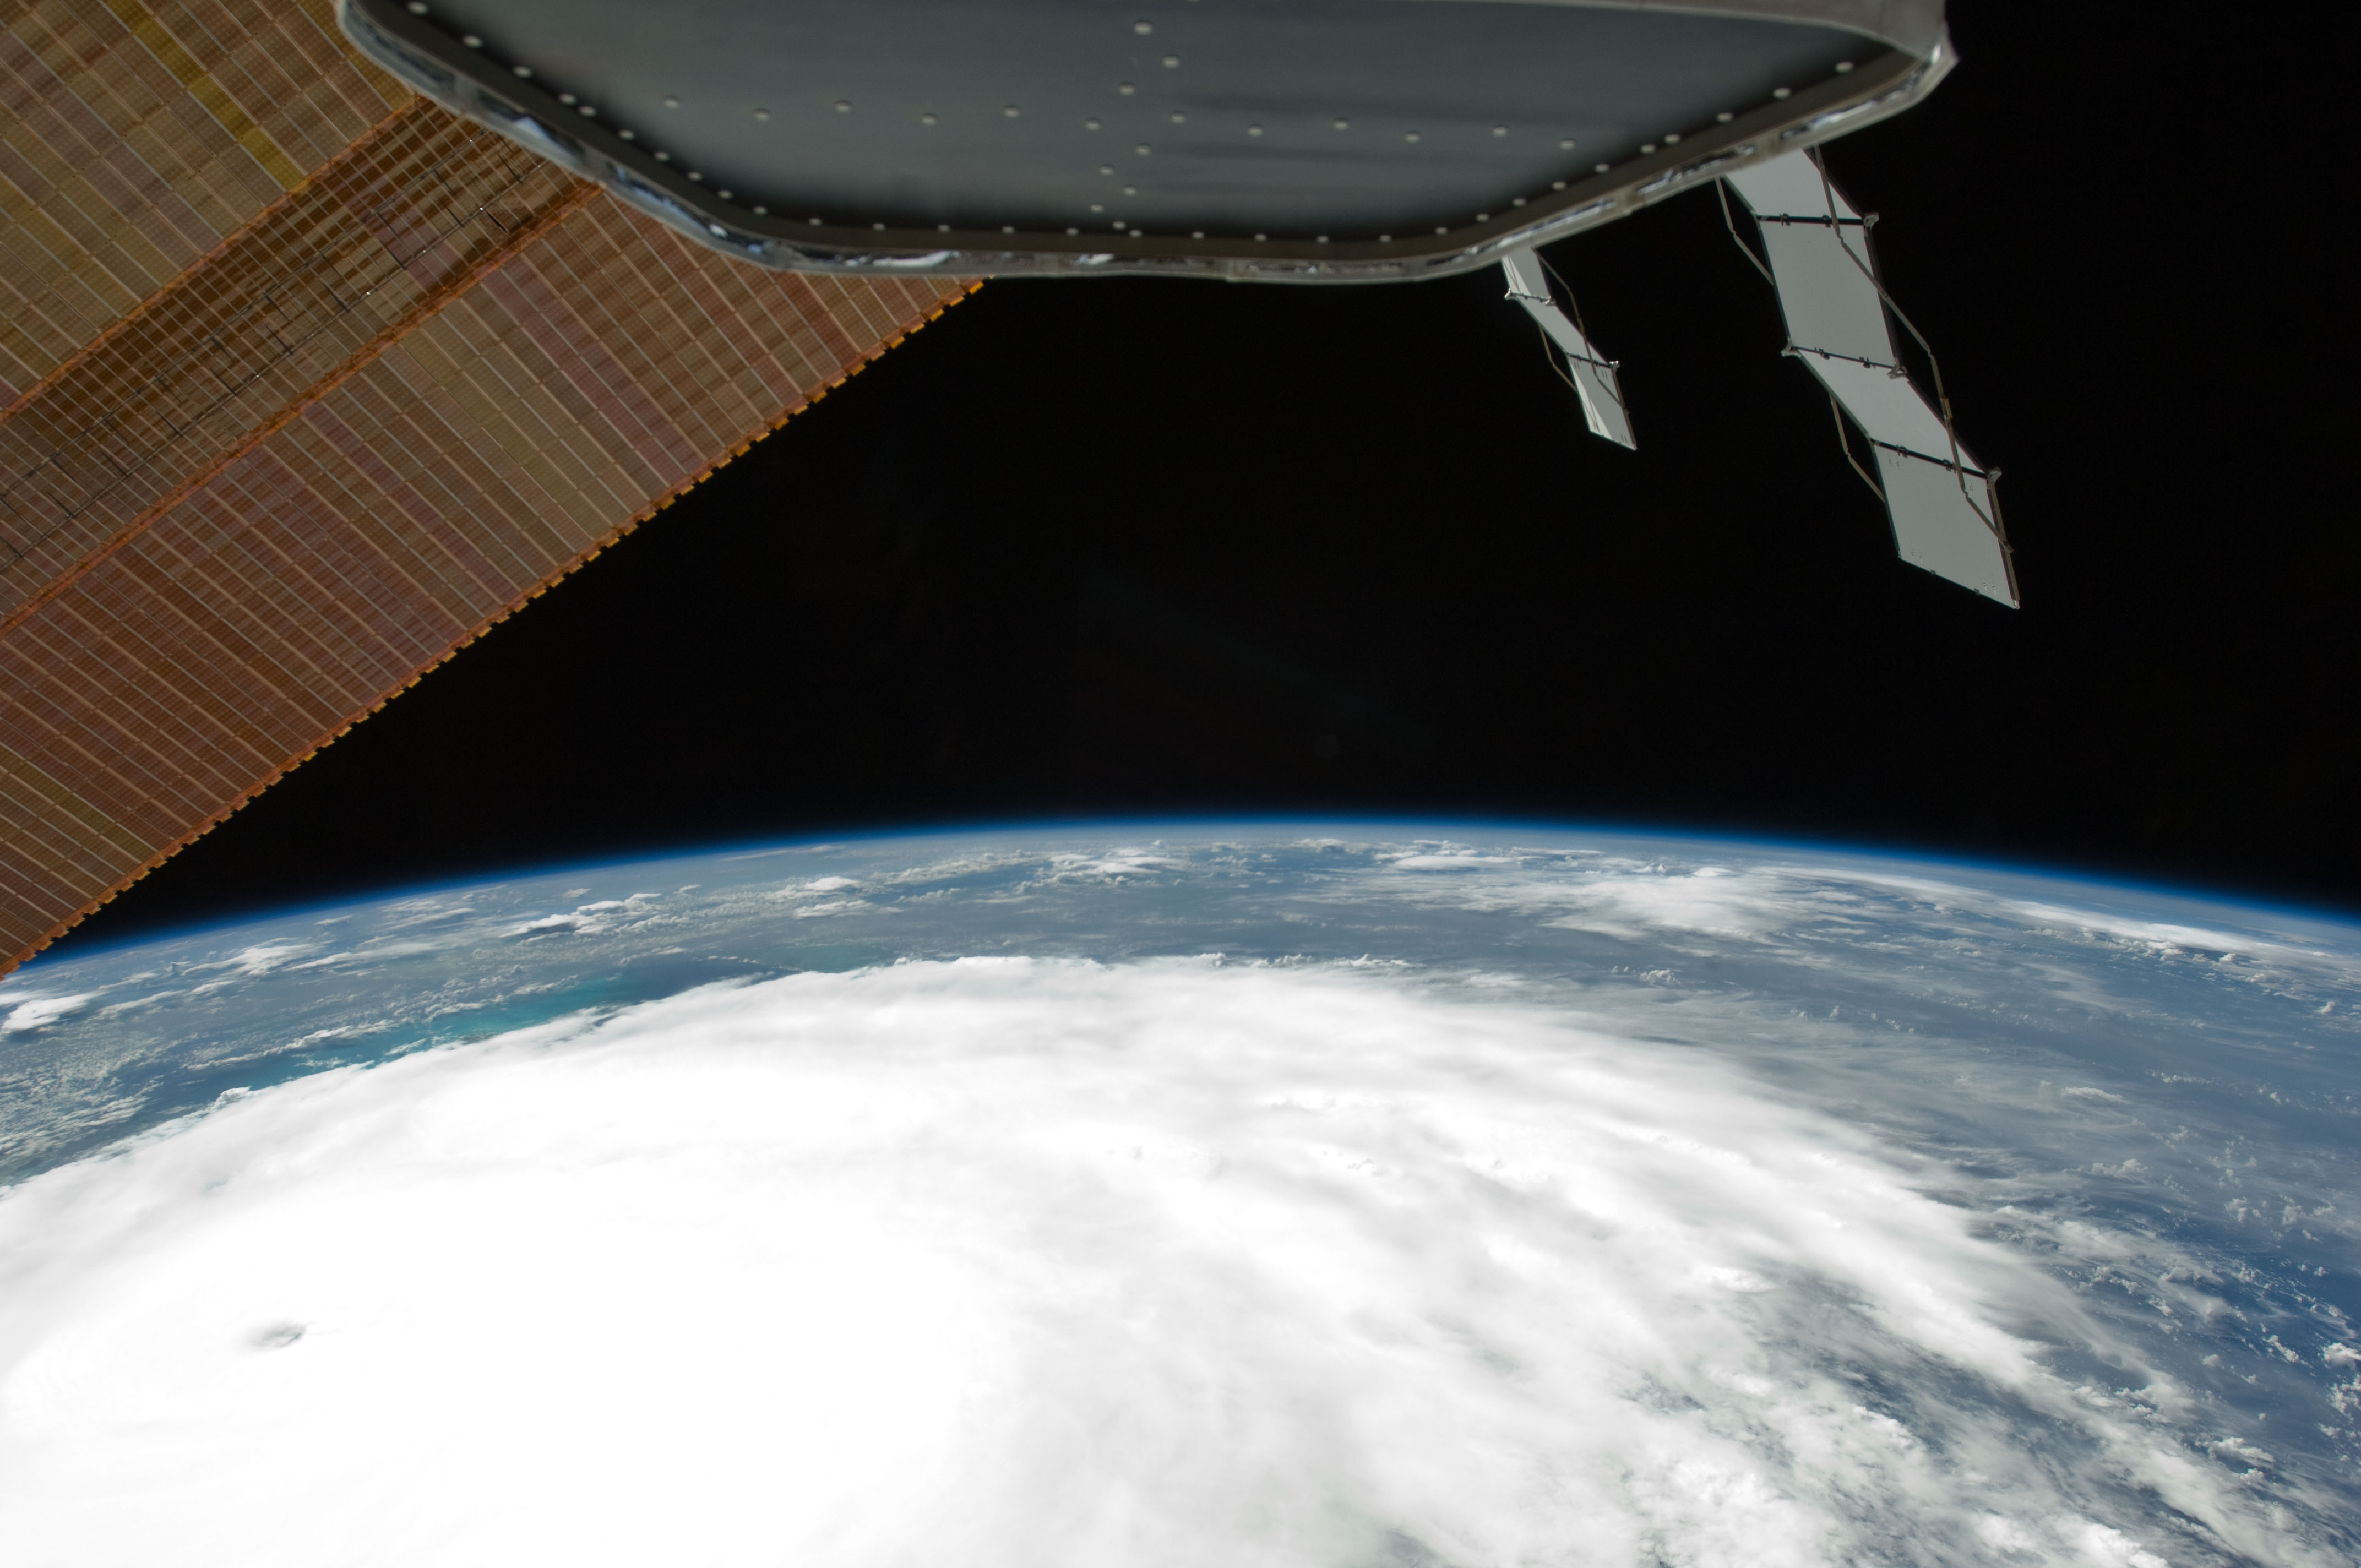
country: BAHAMAS
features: PAN-HURRICANE IRENE, EYE, ATLANTIC O., STORM BANDS, ISS
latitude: 23.5
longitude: -74.5
